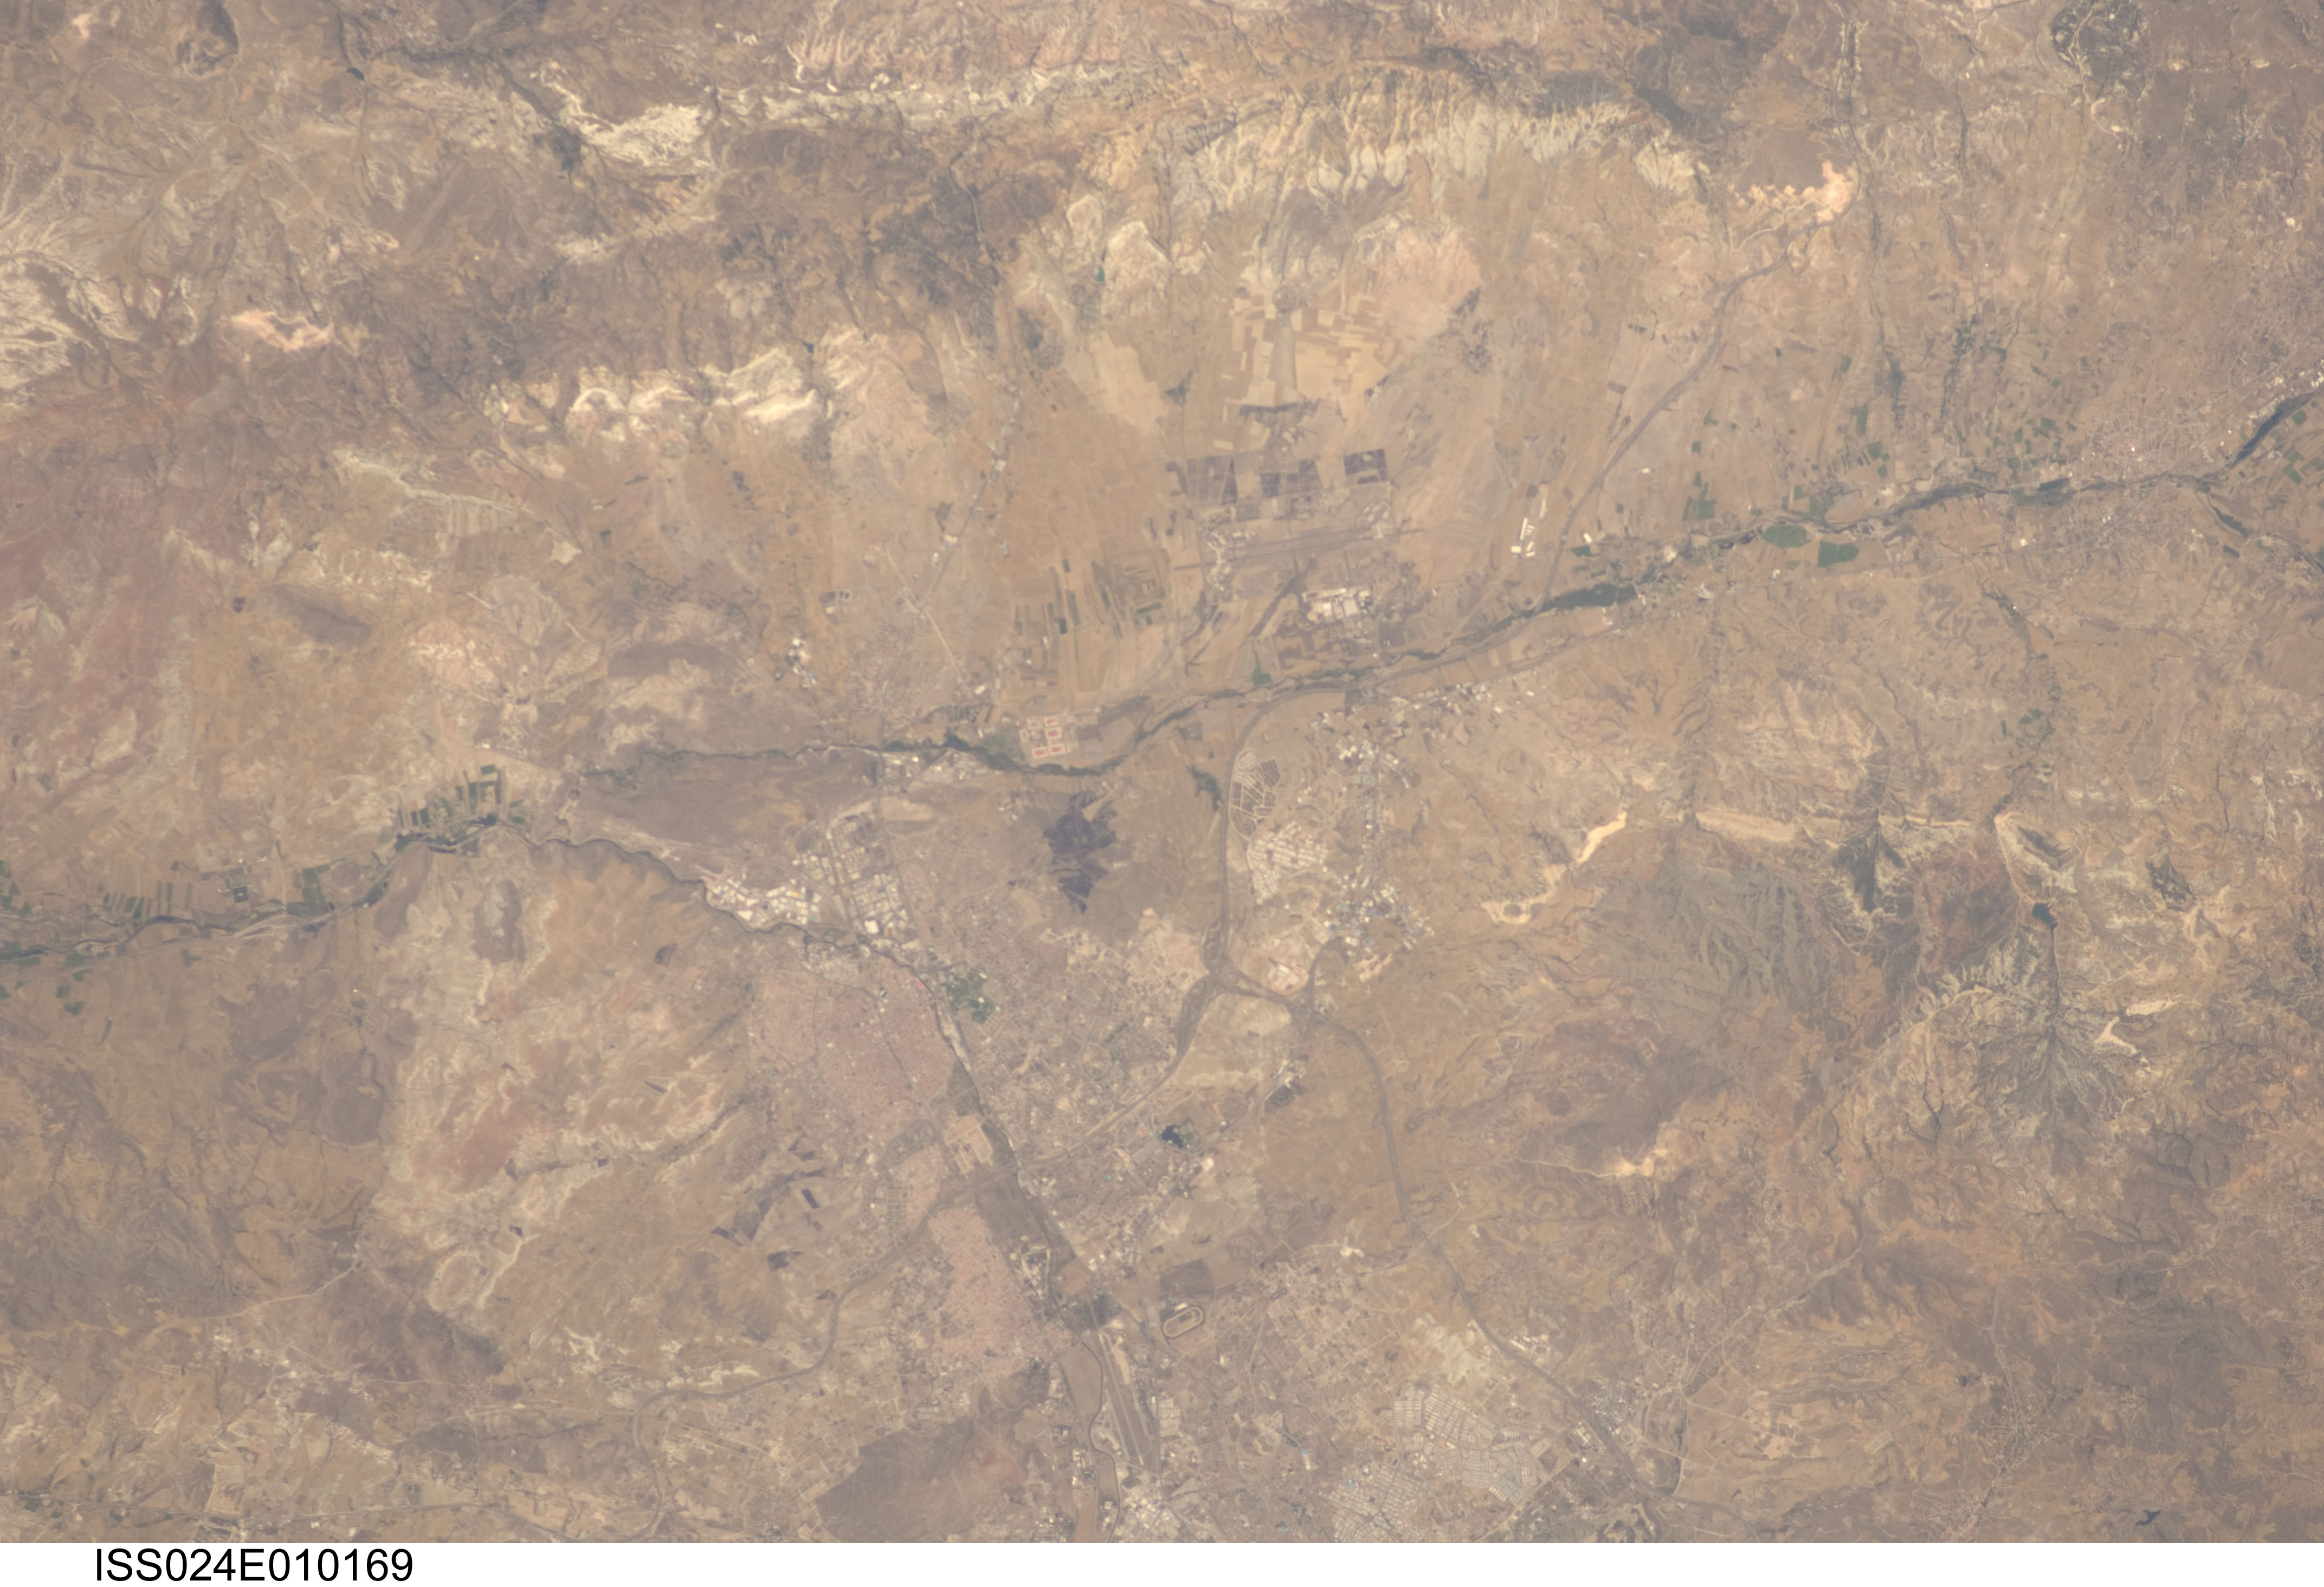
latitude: 40.0
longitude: 32.6
